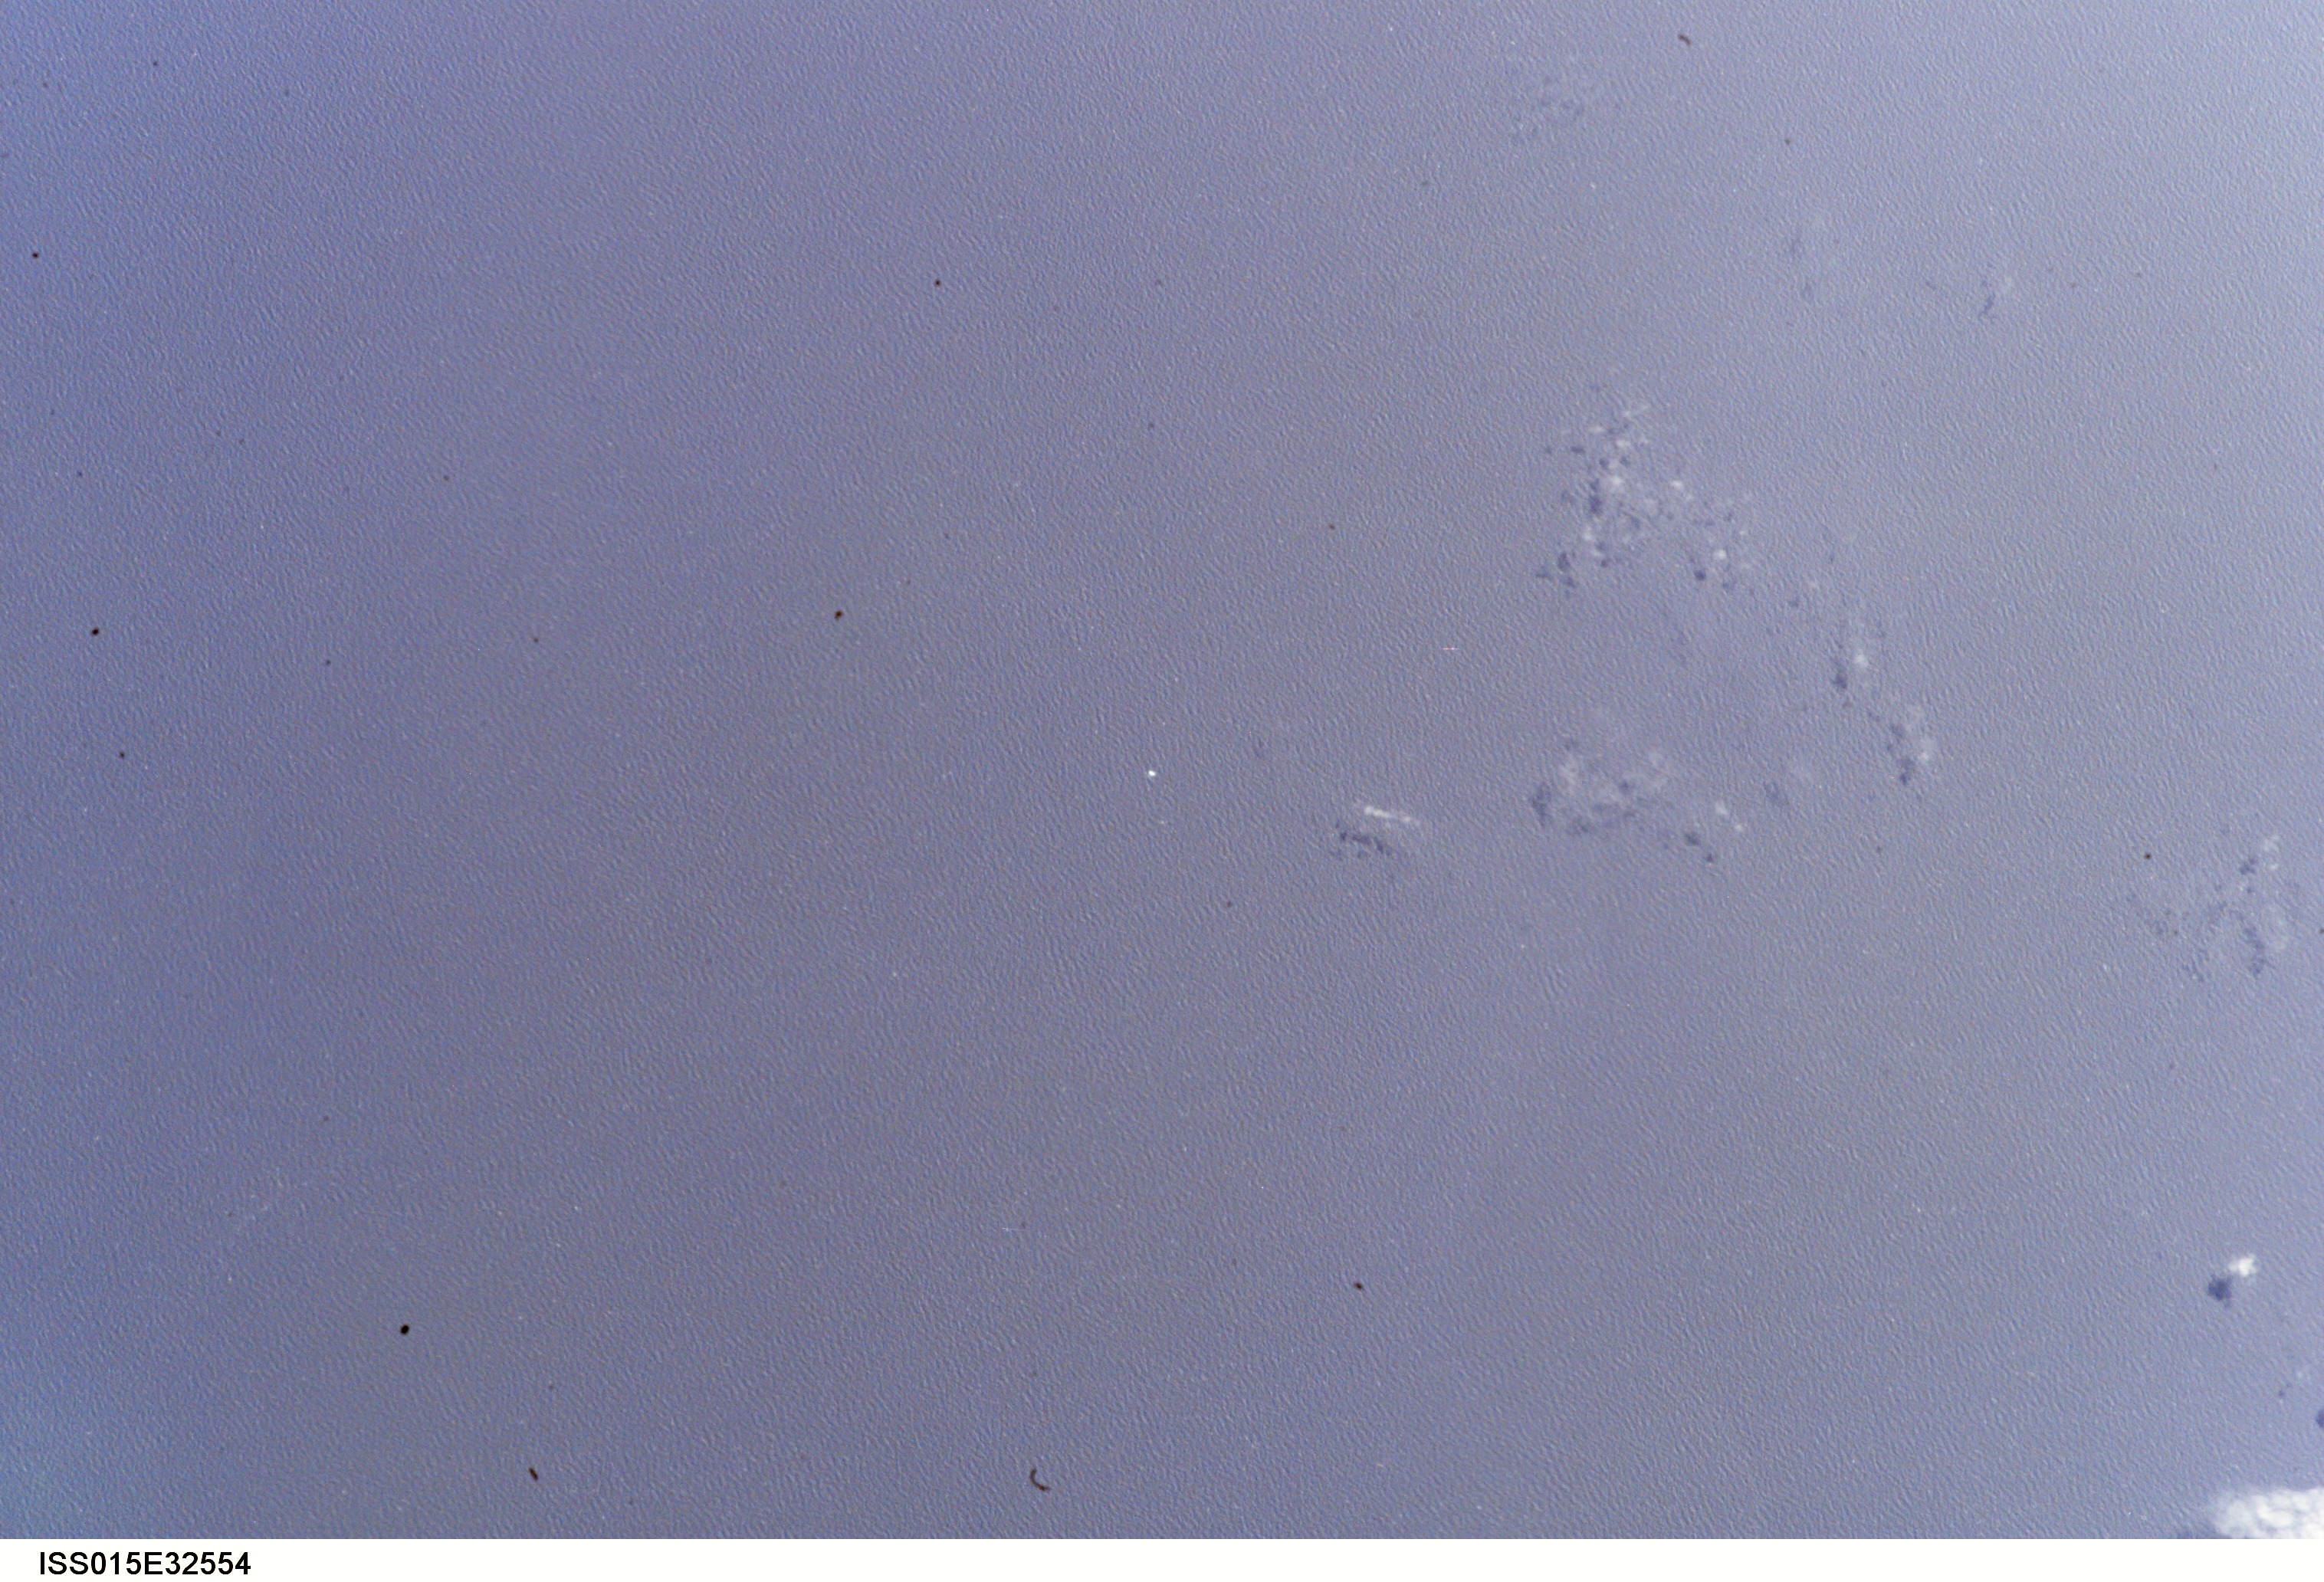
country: INDIAN OCEAN I(S).
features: SEA SURFACE, GLINT, WAVES
